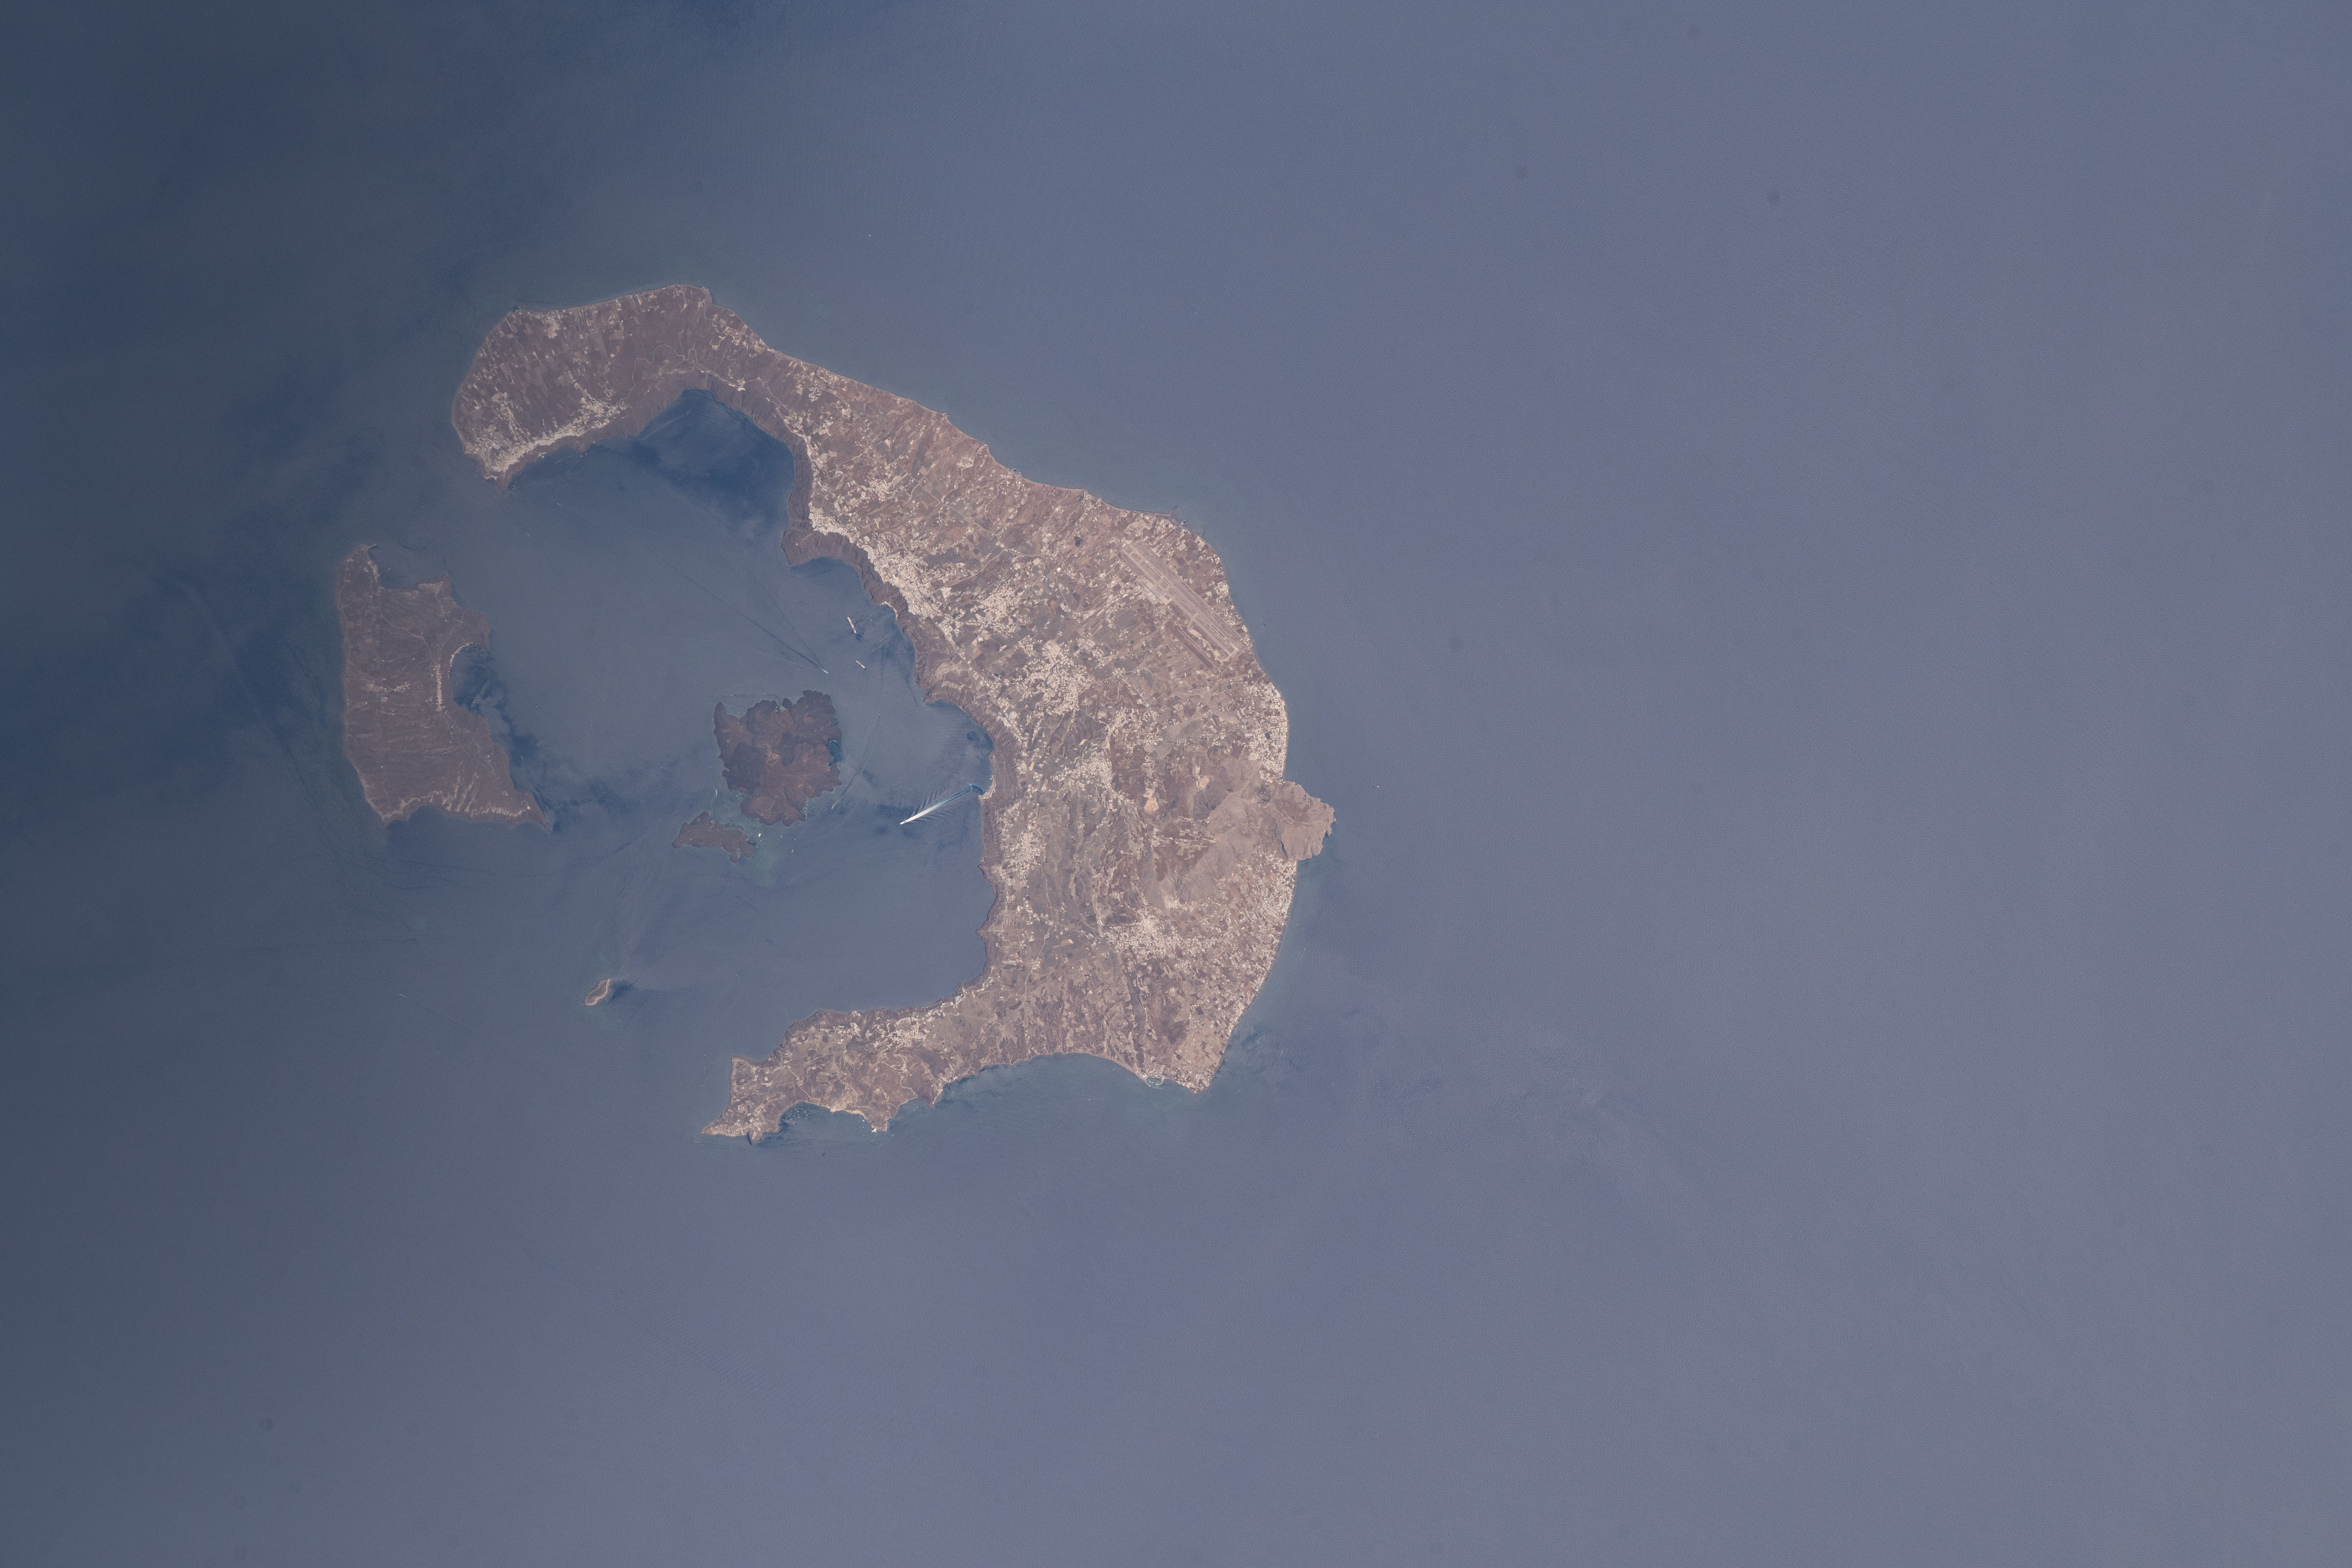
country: GREECE
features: SANTORINI ISLAND, THERASIA ISLAND
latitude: 36.4
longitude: 25.4
